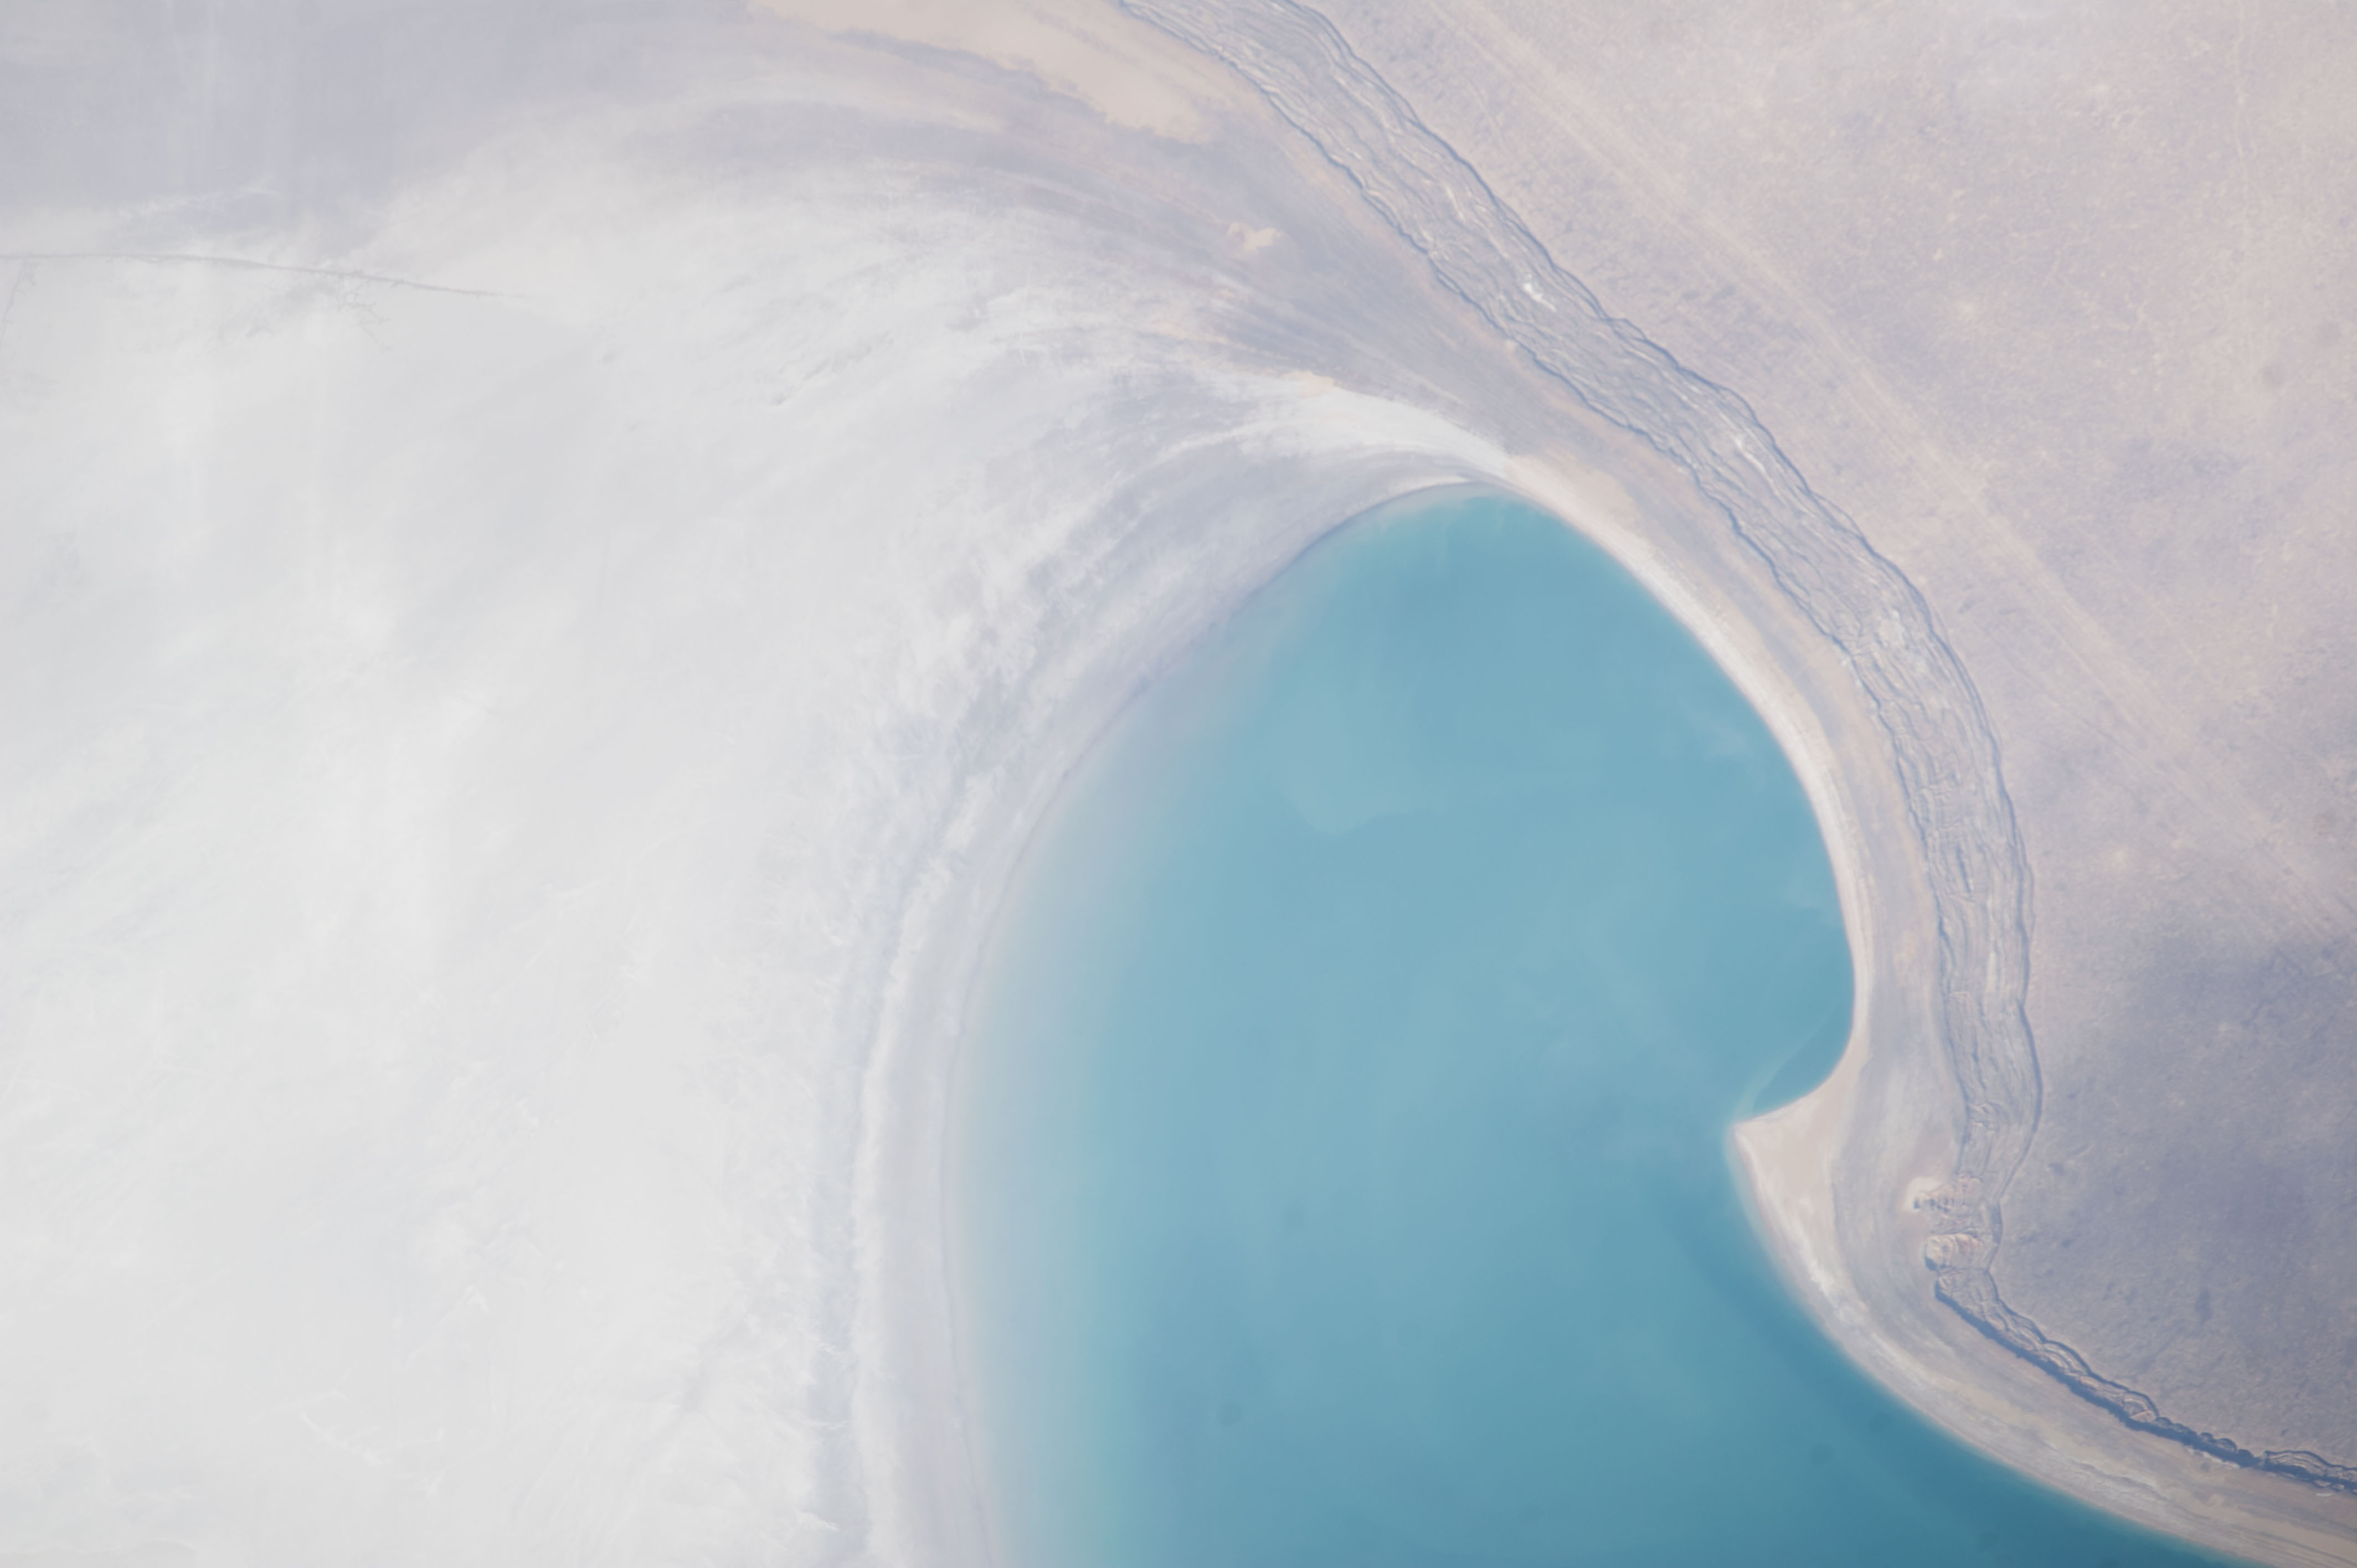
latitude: 44.4
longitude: 58.4
